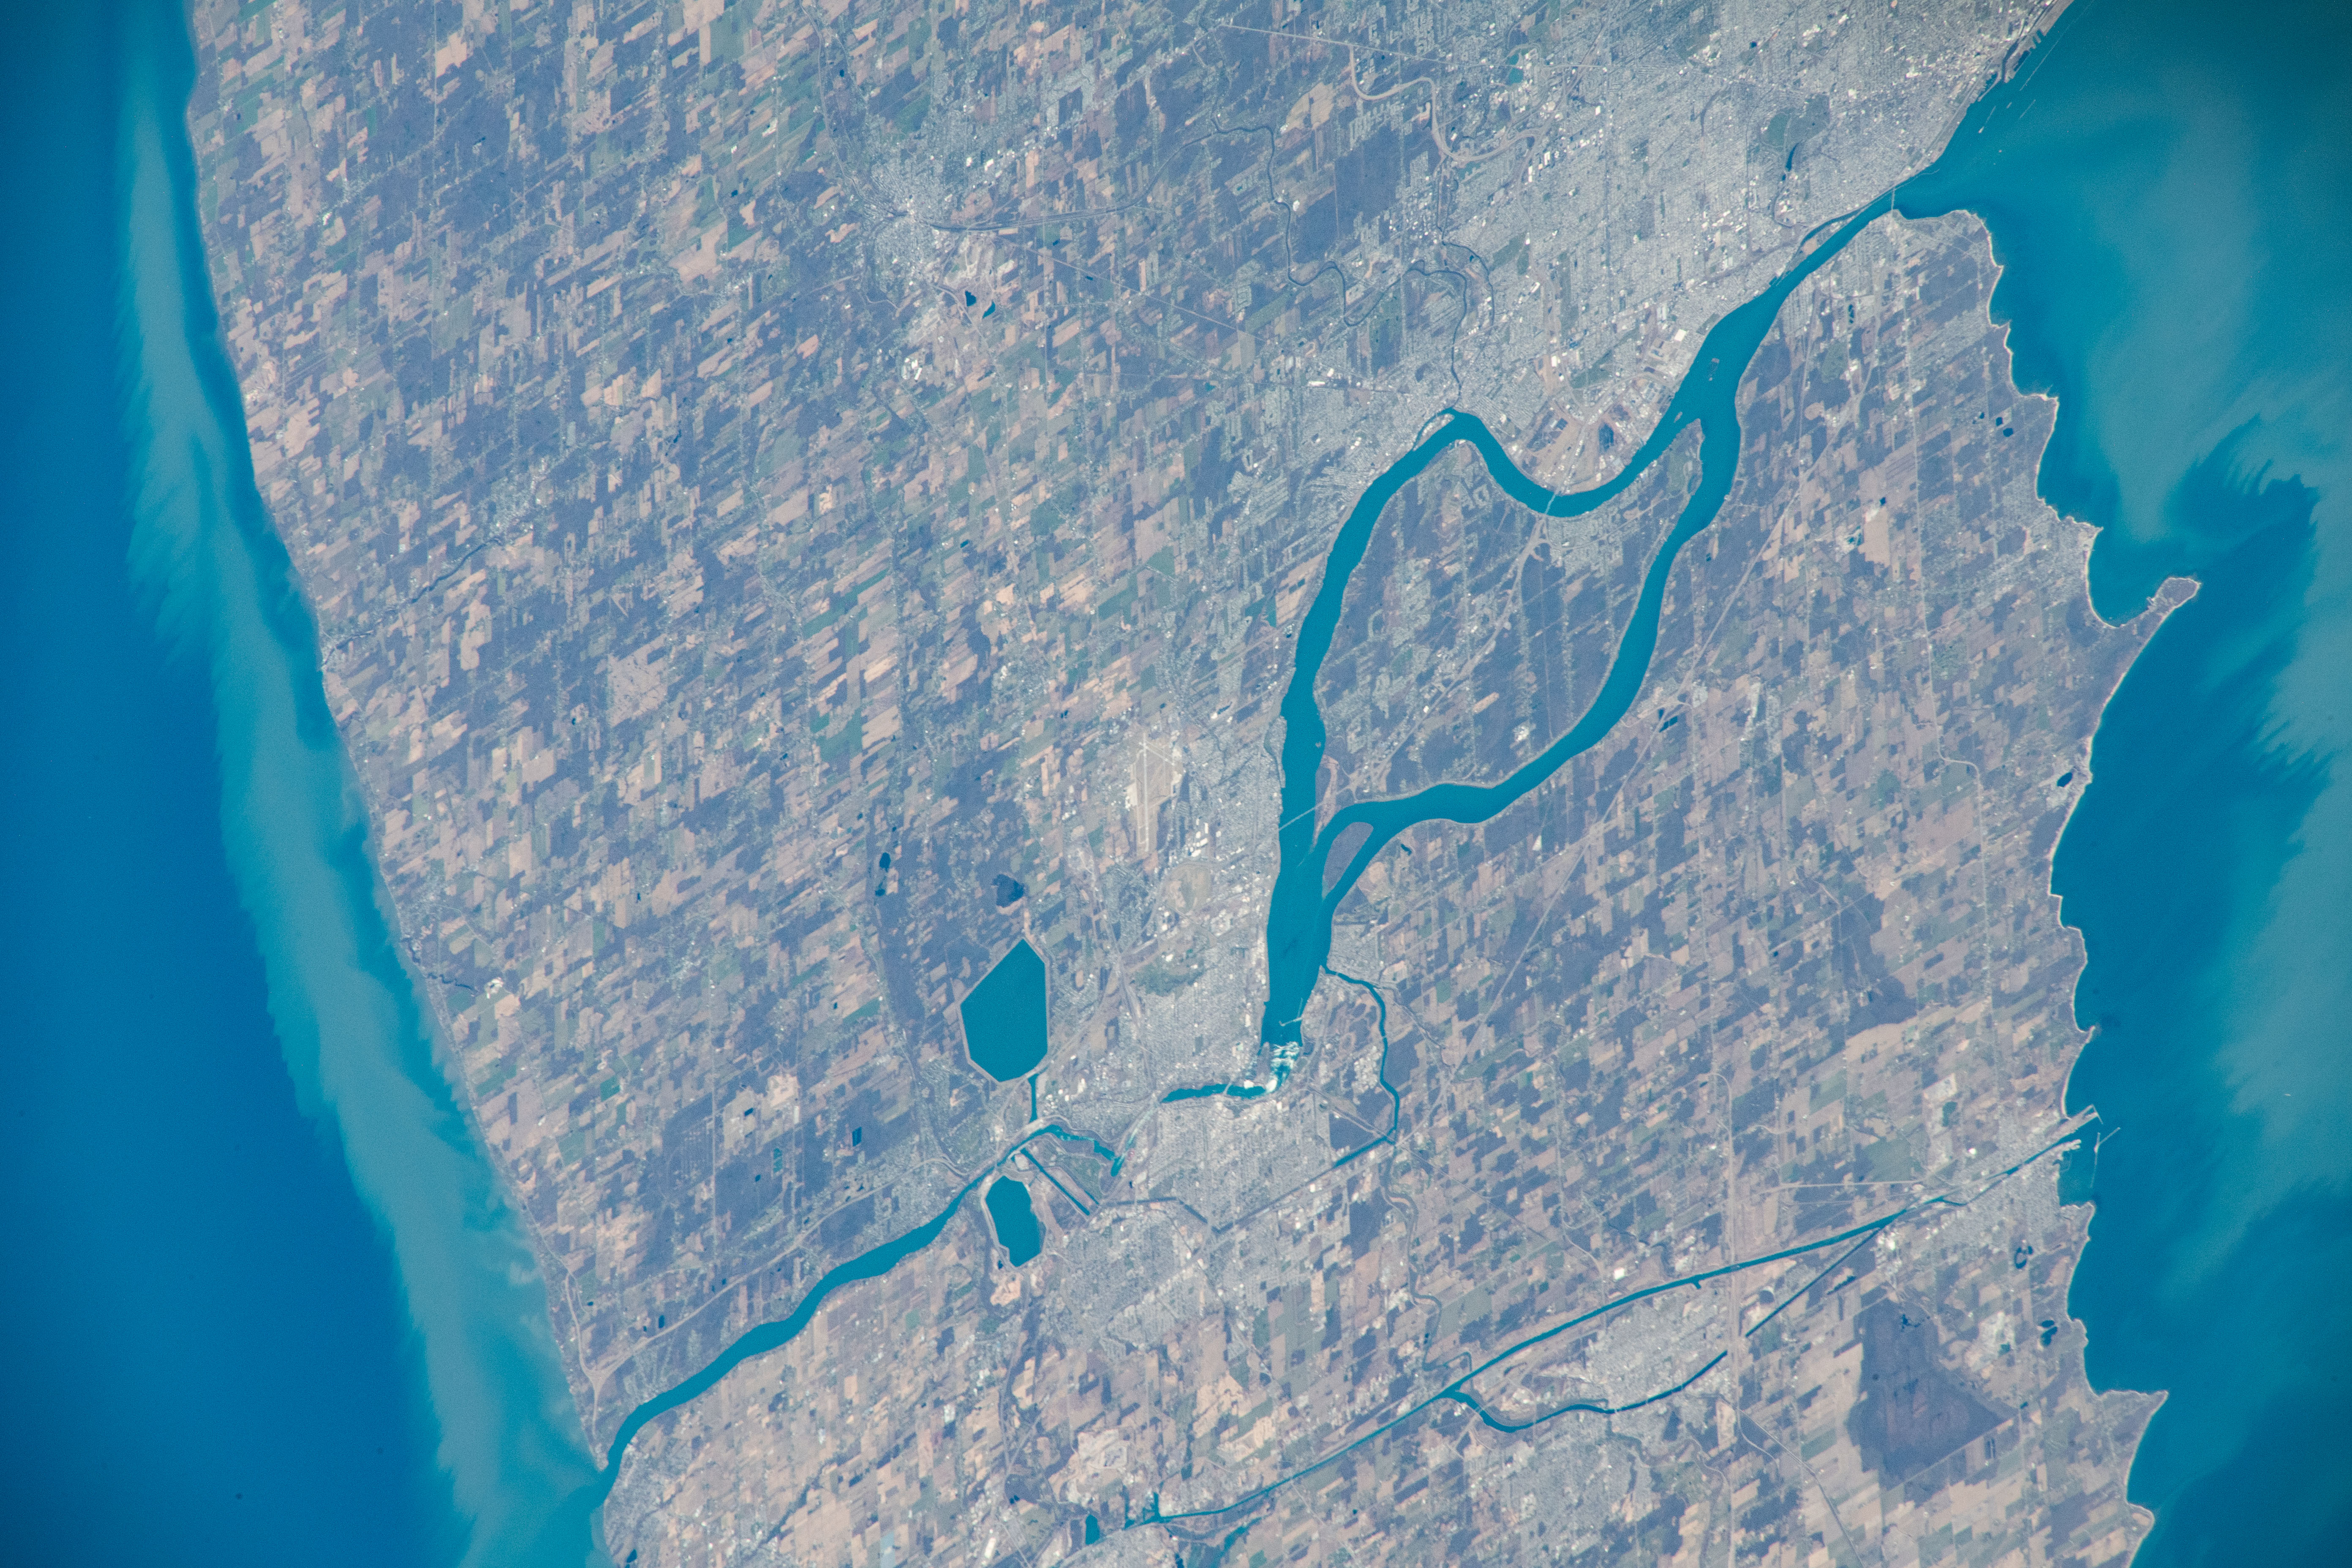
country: USA-NEW YORK
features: TONAWANDA, GRAND ISLAND, NIGARA FALLS
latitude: 43.1
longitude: -79.0
